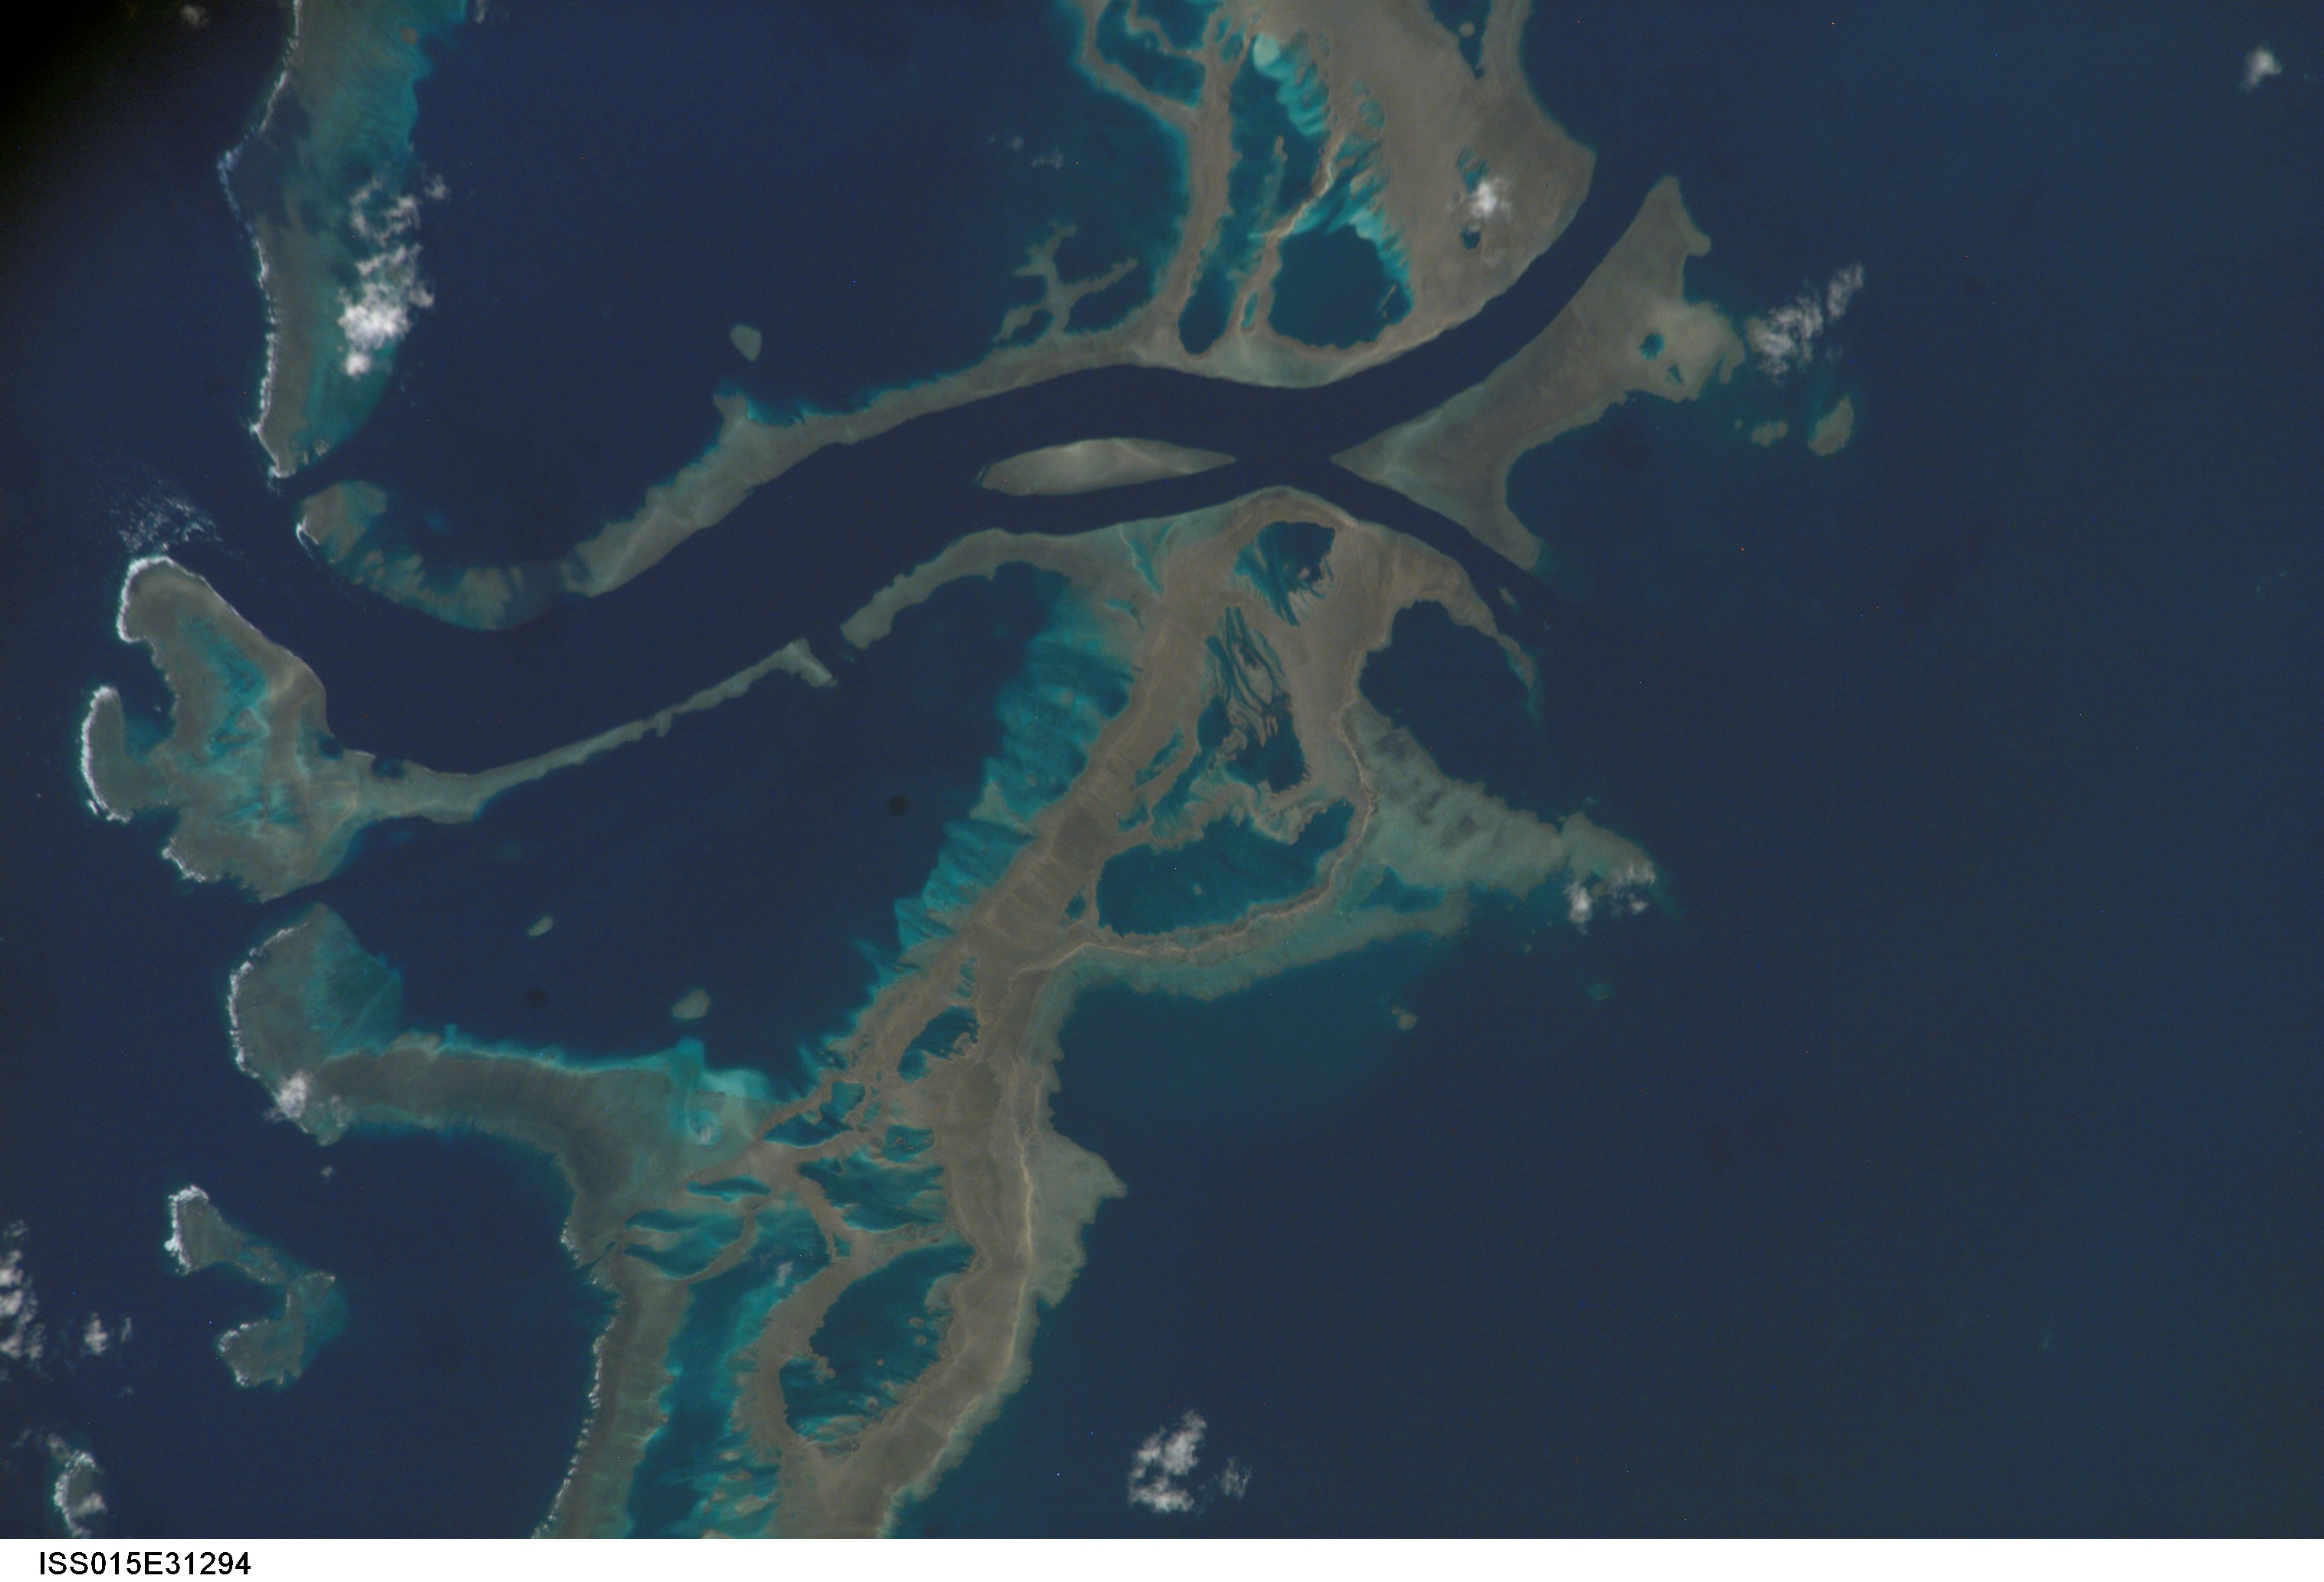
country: AUSTRALIA-Q
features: GREAT BARRIER REEF
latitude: -19.7
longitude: 149.4
